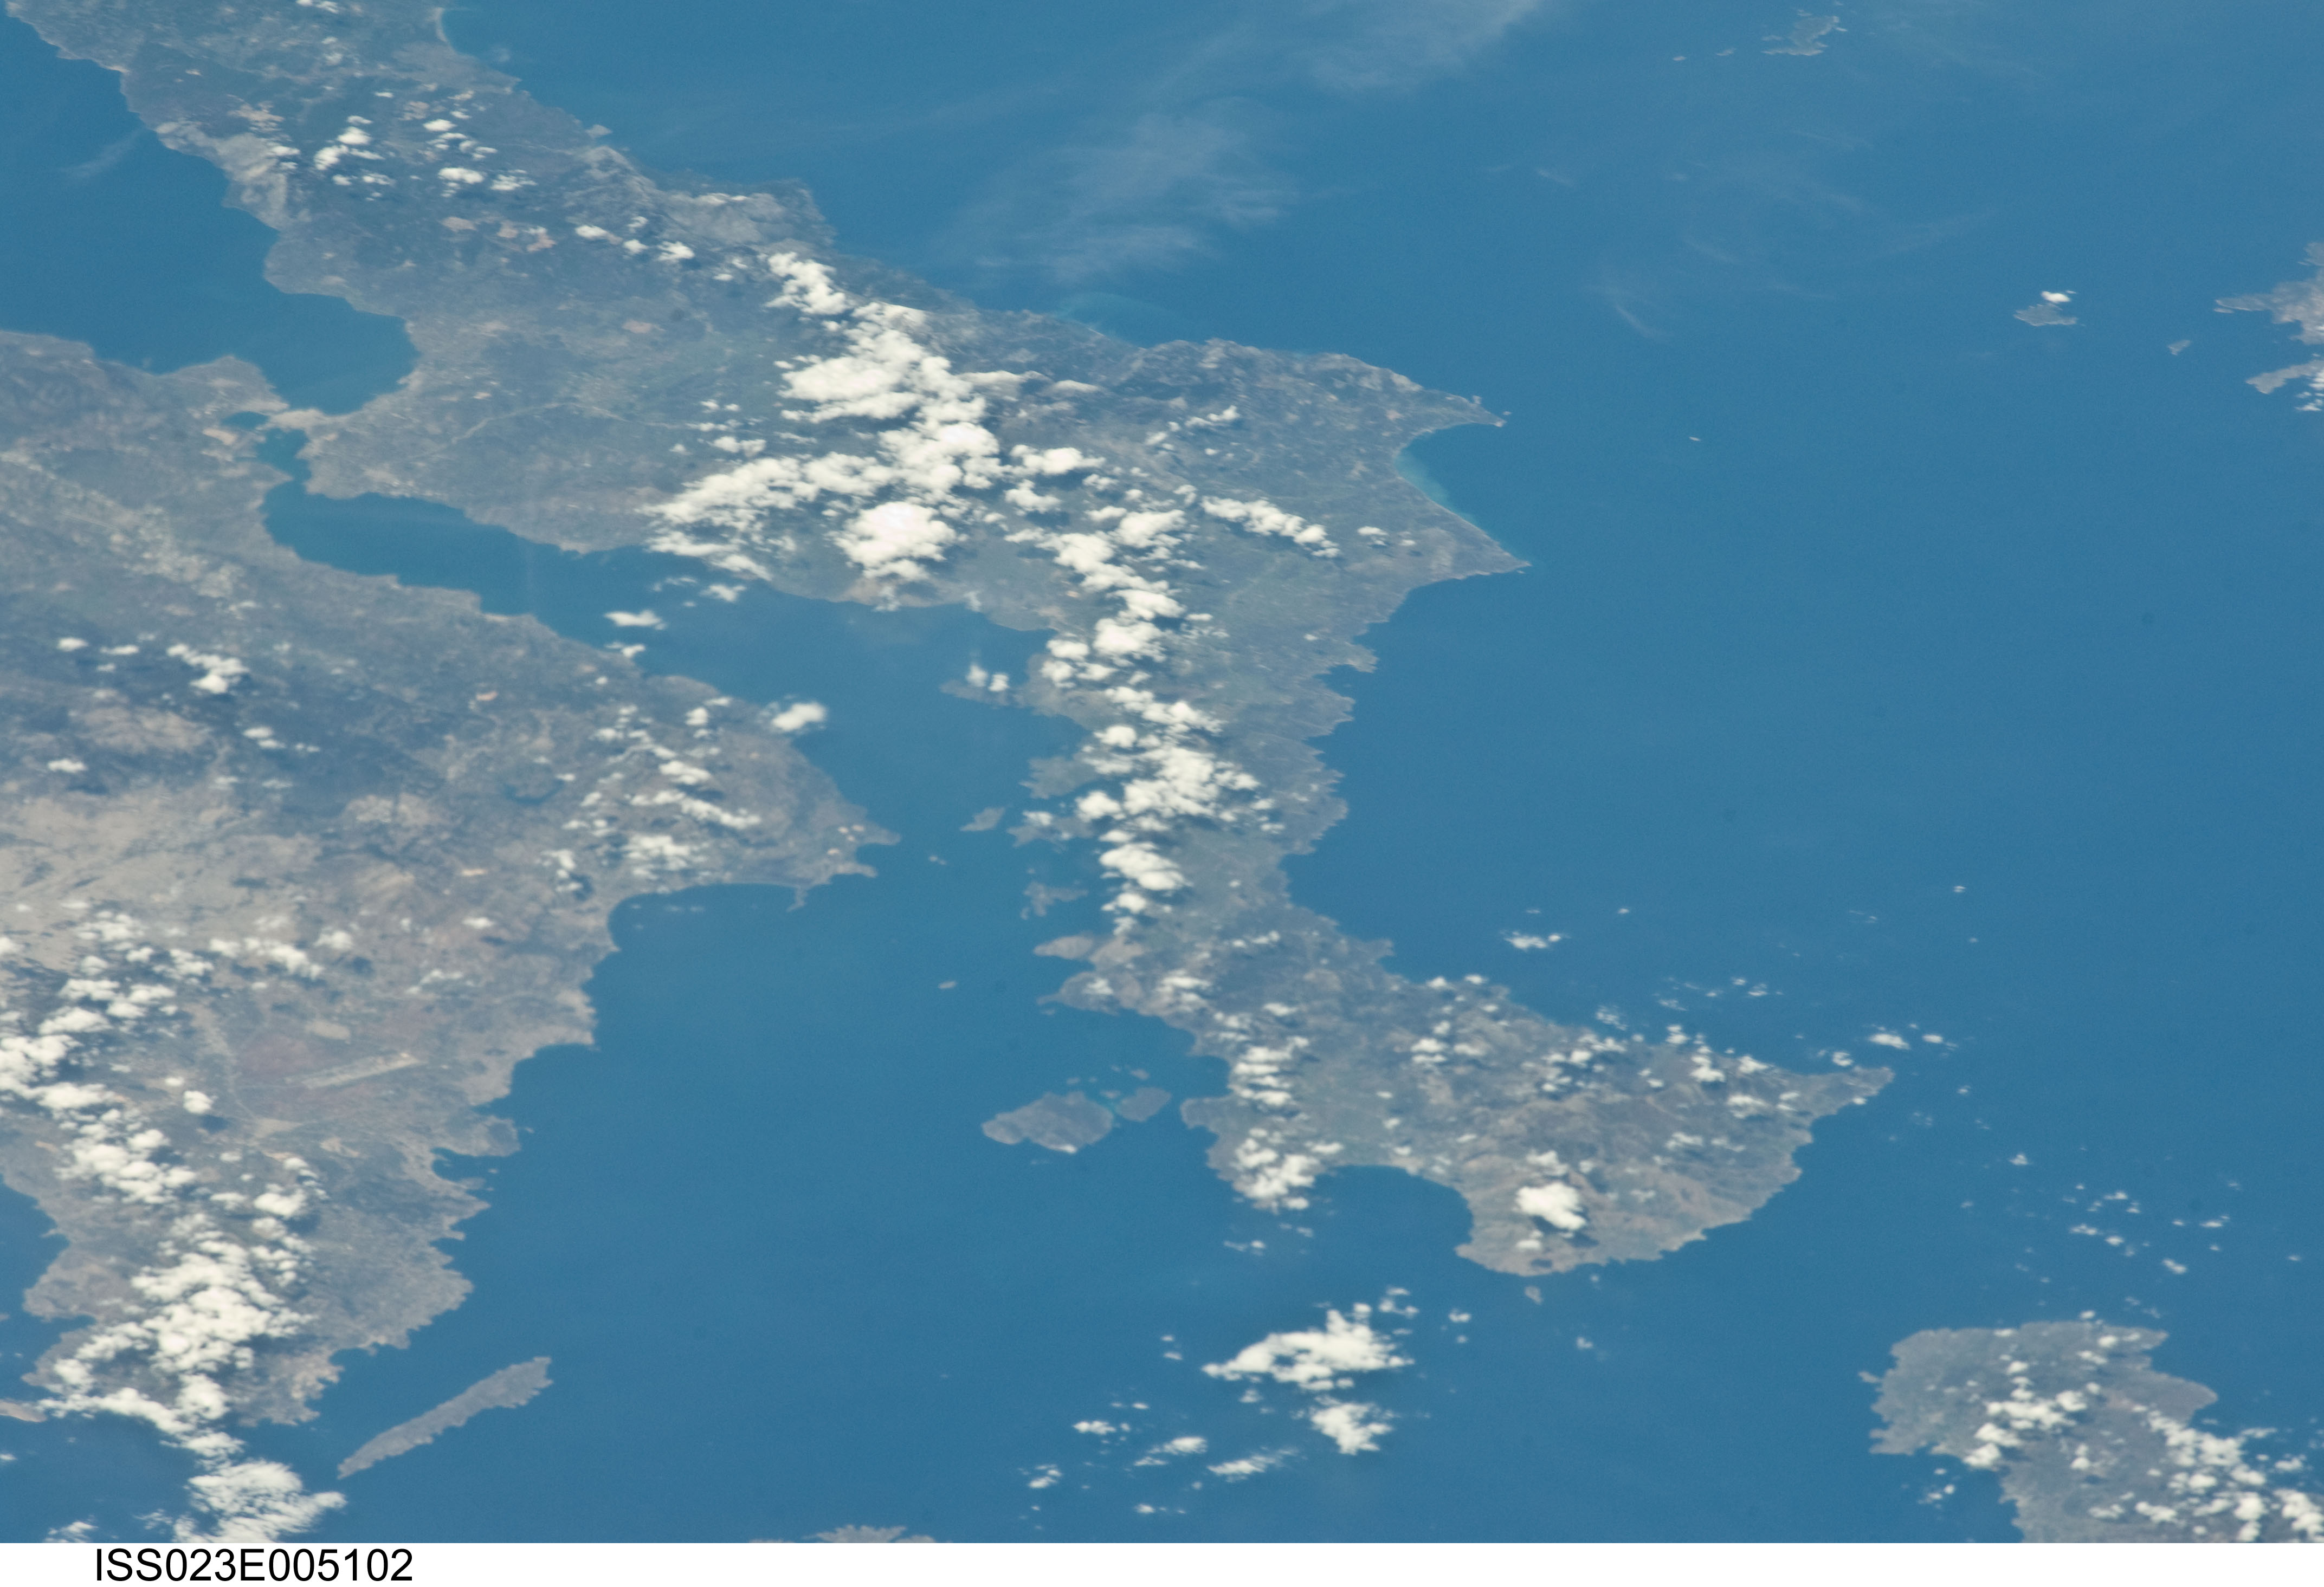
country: GREECE
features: EVVOIA, AEGEAN SEA, PETALION GULF, NE. ATHENS
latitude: 38.4
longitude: 24.1
